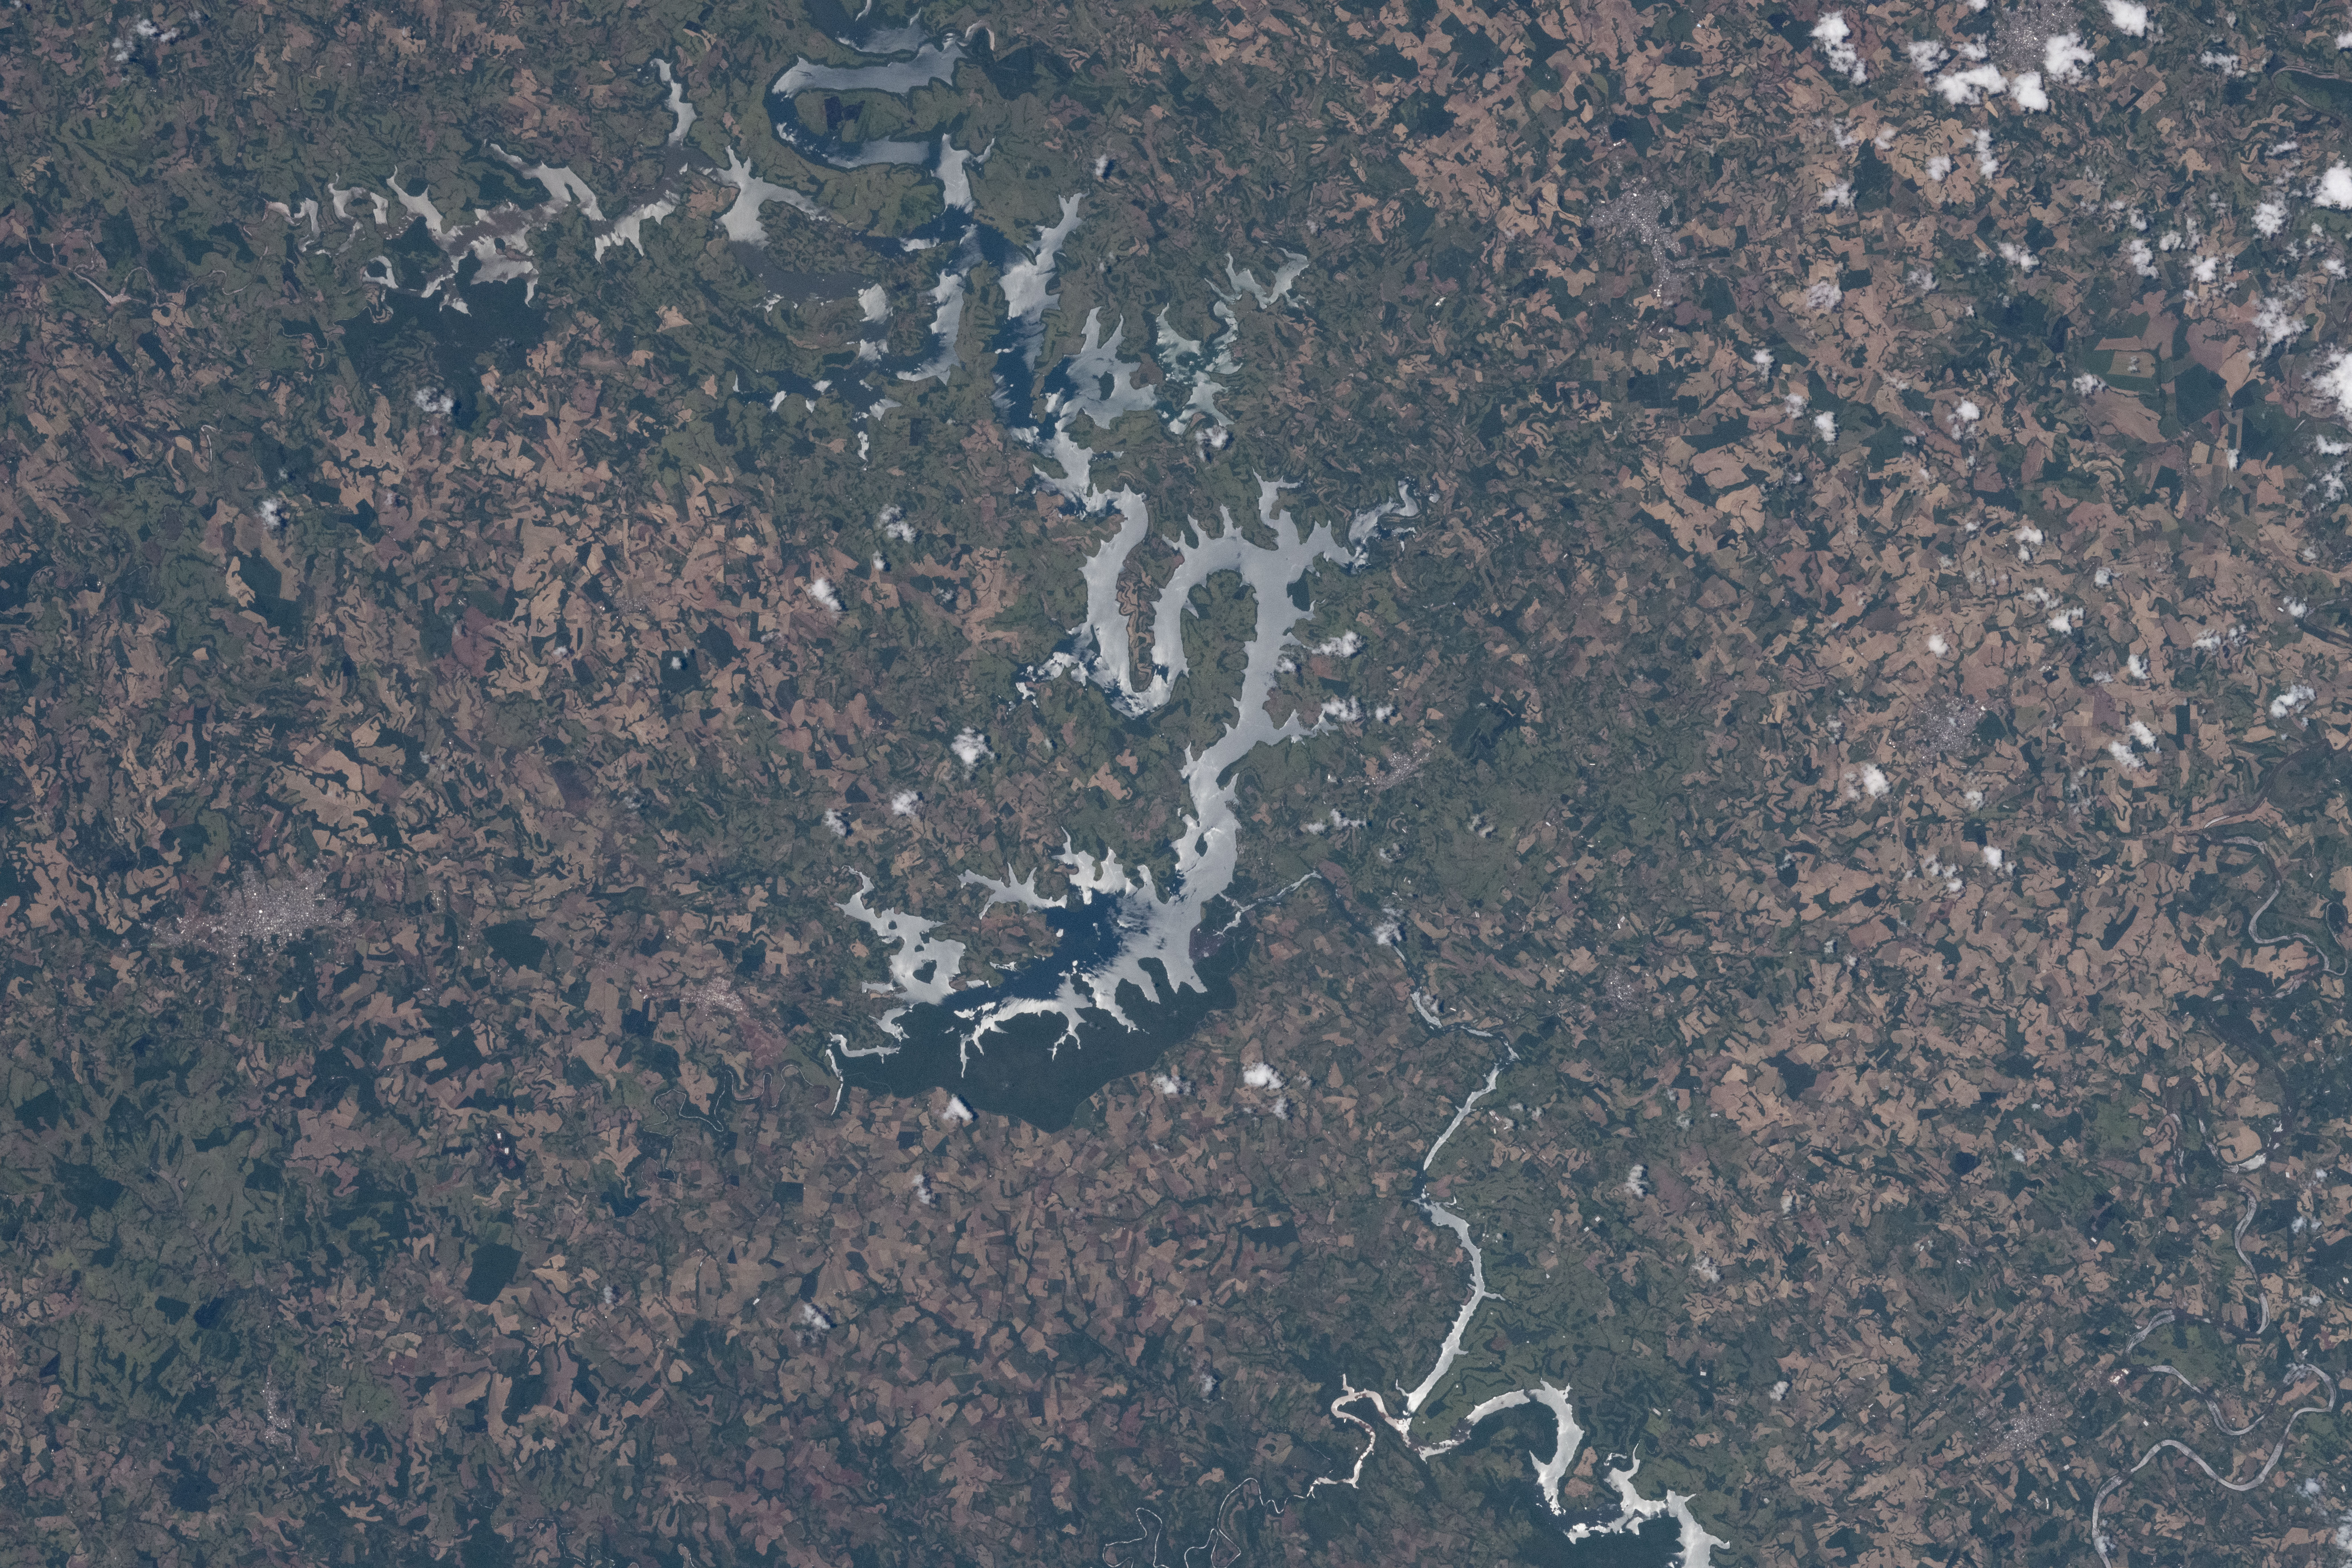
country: BRAZIL
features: IGUACU, IGUACU RIVER
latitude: -25.6
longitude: -52.5
